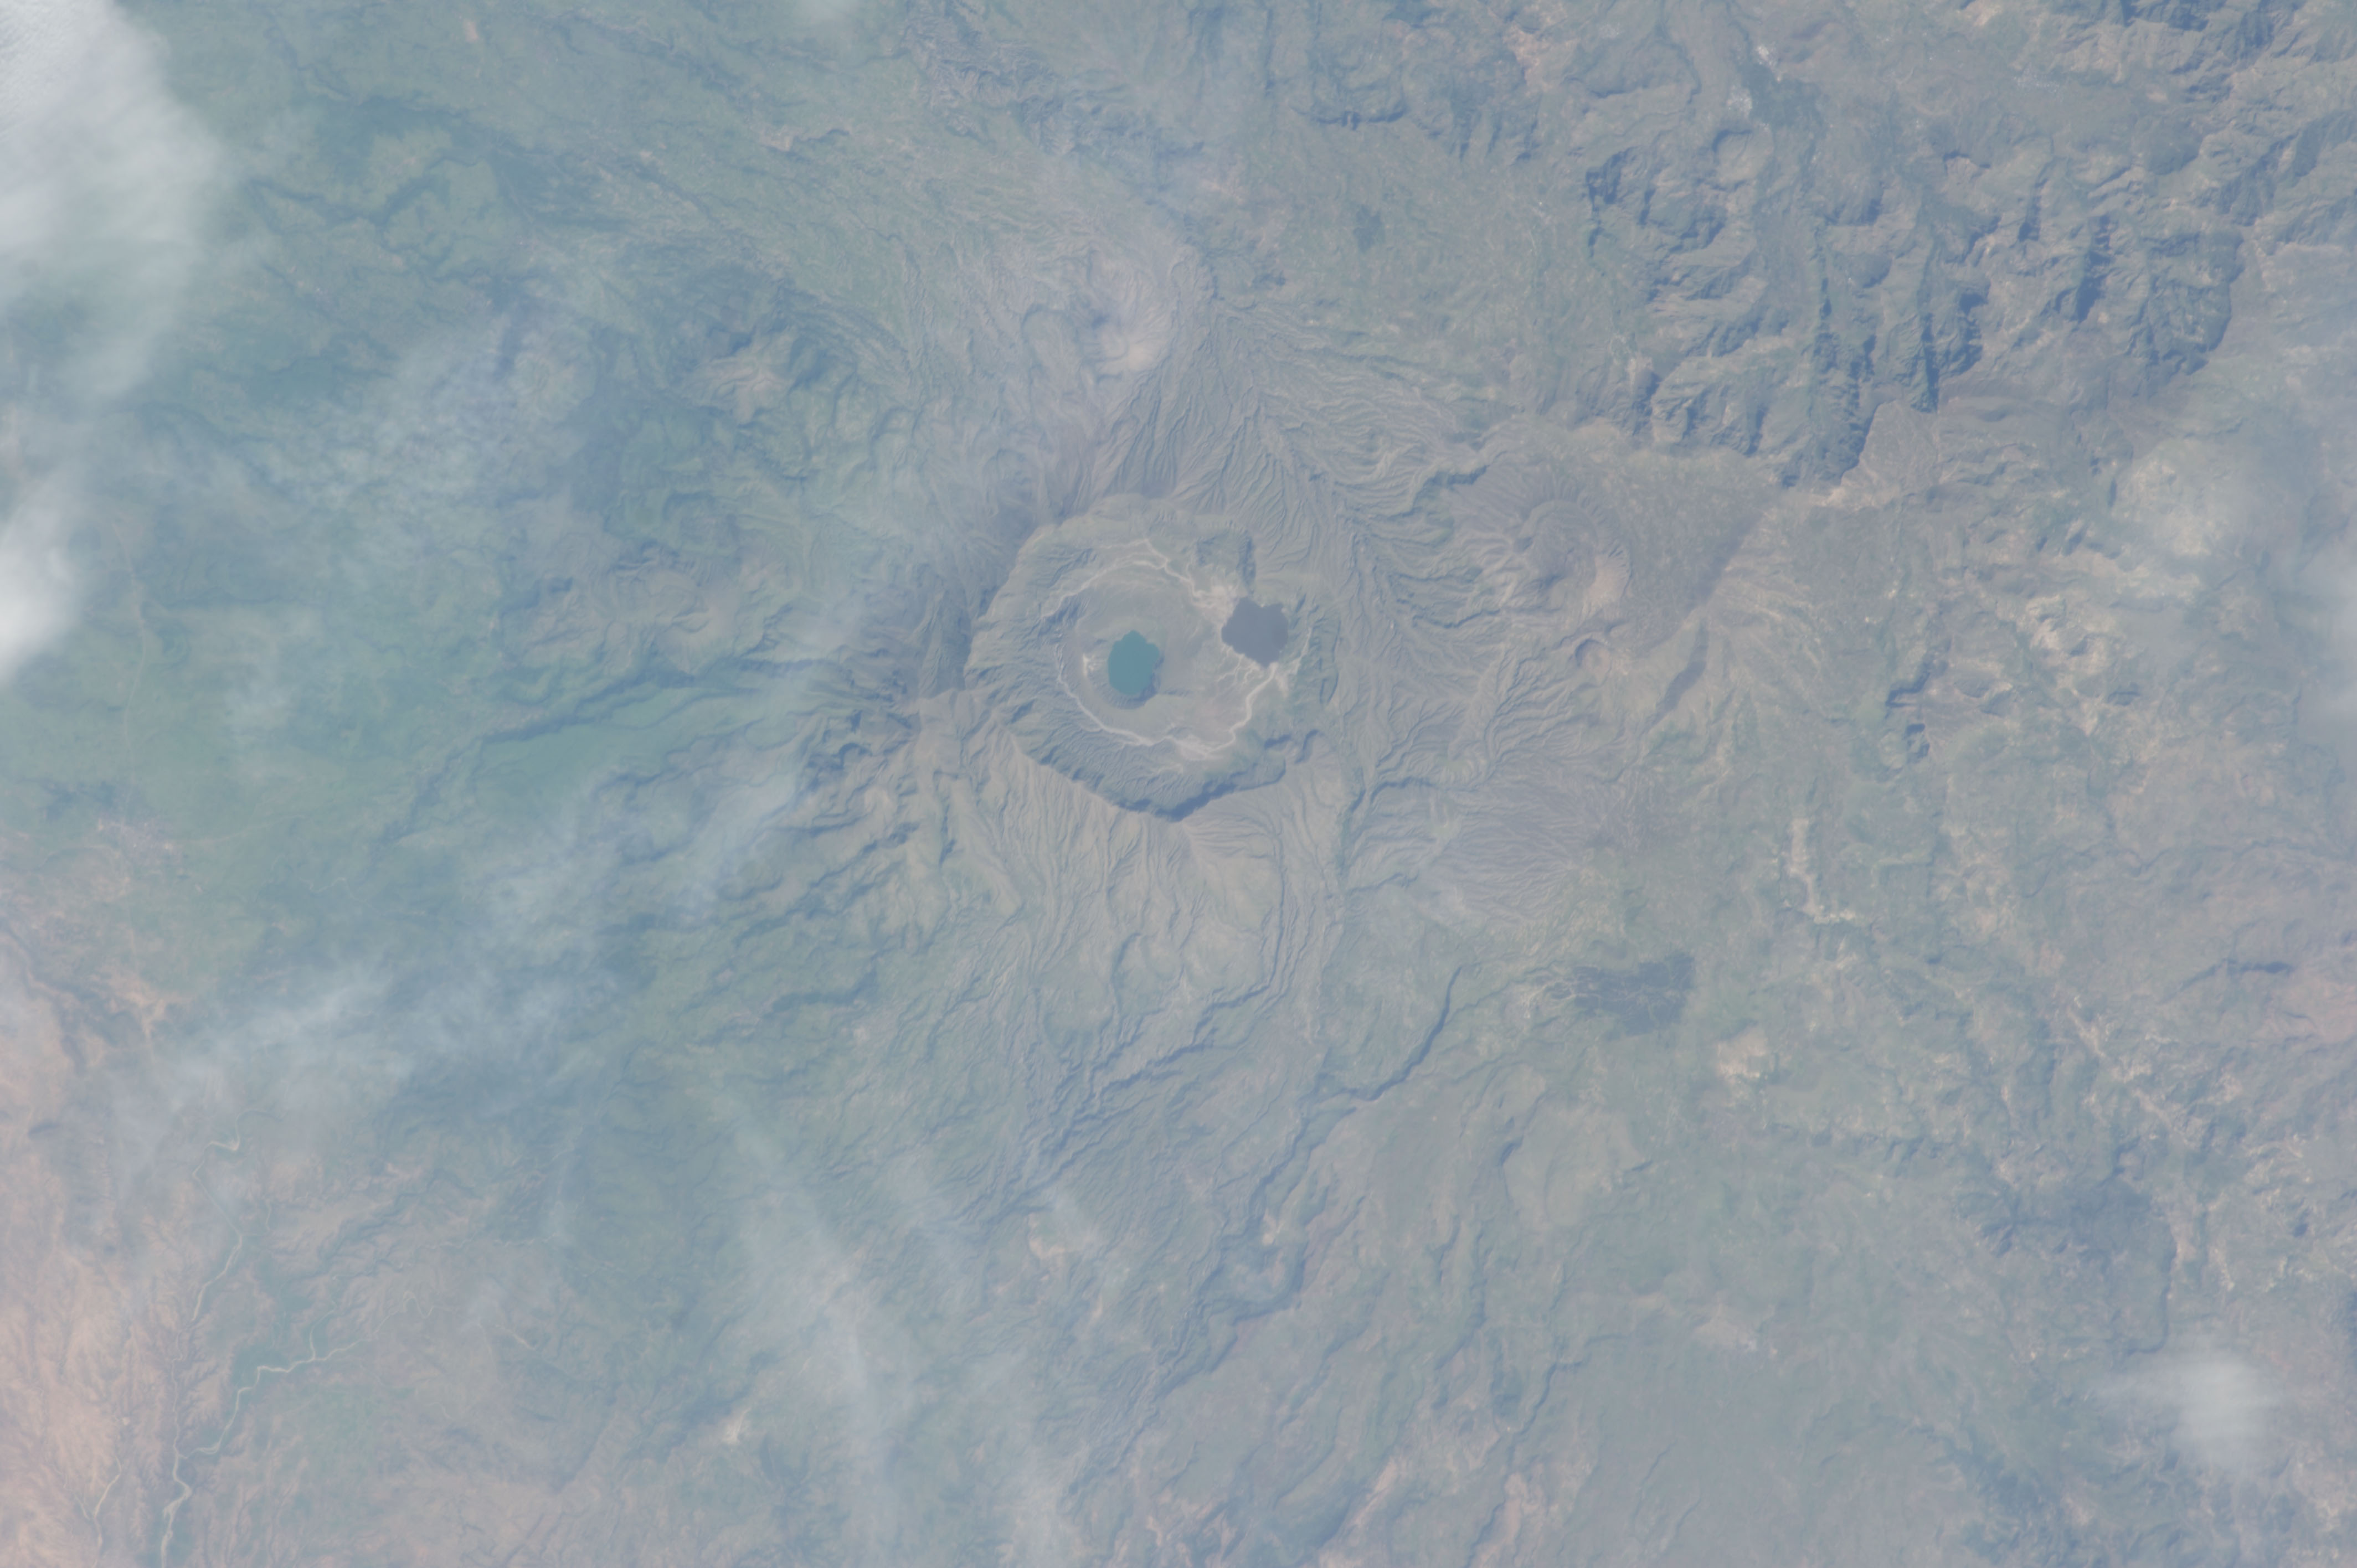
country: SUDAN
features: DERIBA CALDERA SUDAN,JEBEL MARRA, DERIBA CALDERA,IN RELATIVELY CLOSE PROXIMITY TO AL FASHIR & ZALINGEI,JEBEL MARRA, DERIBA CALDERA, DAR FUR, SUDAN,SUDAN, DERIBA CALDERA, HAZE,SUDAN,DERIBA CALDERA, MOUNT MARRAH, SUDAN,ZALINGEI, SUDAN
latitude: 12.9
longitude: 24.3
